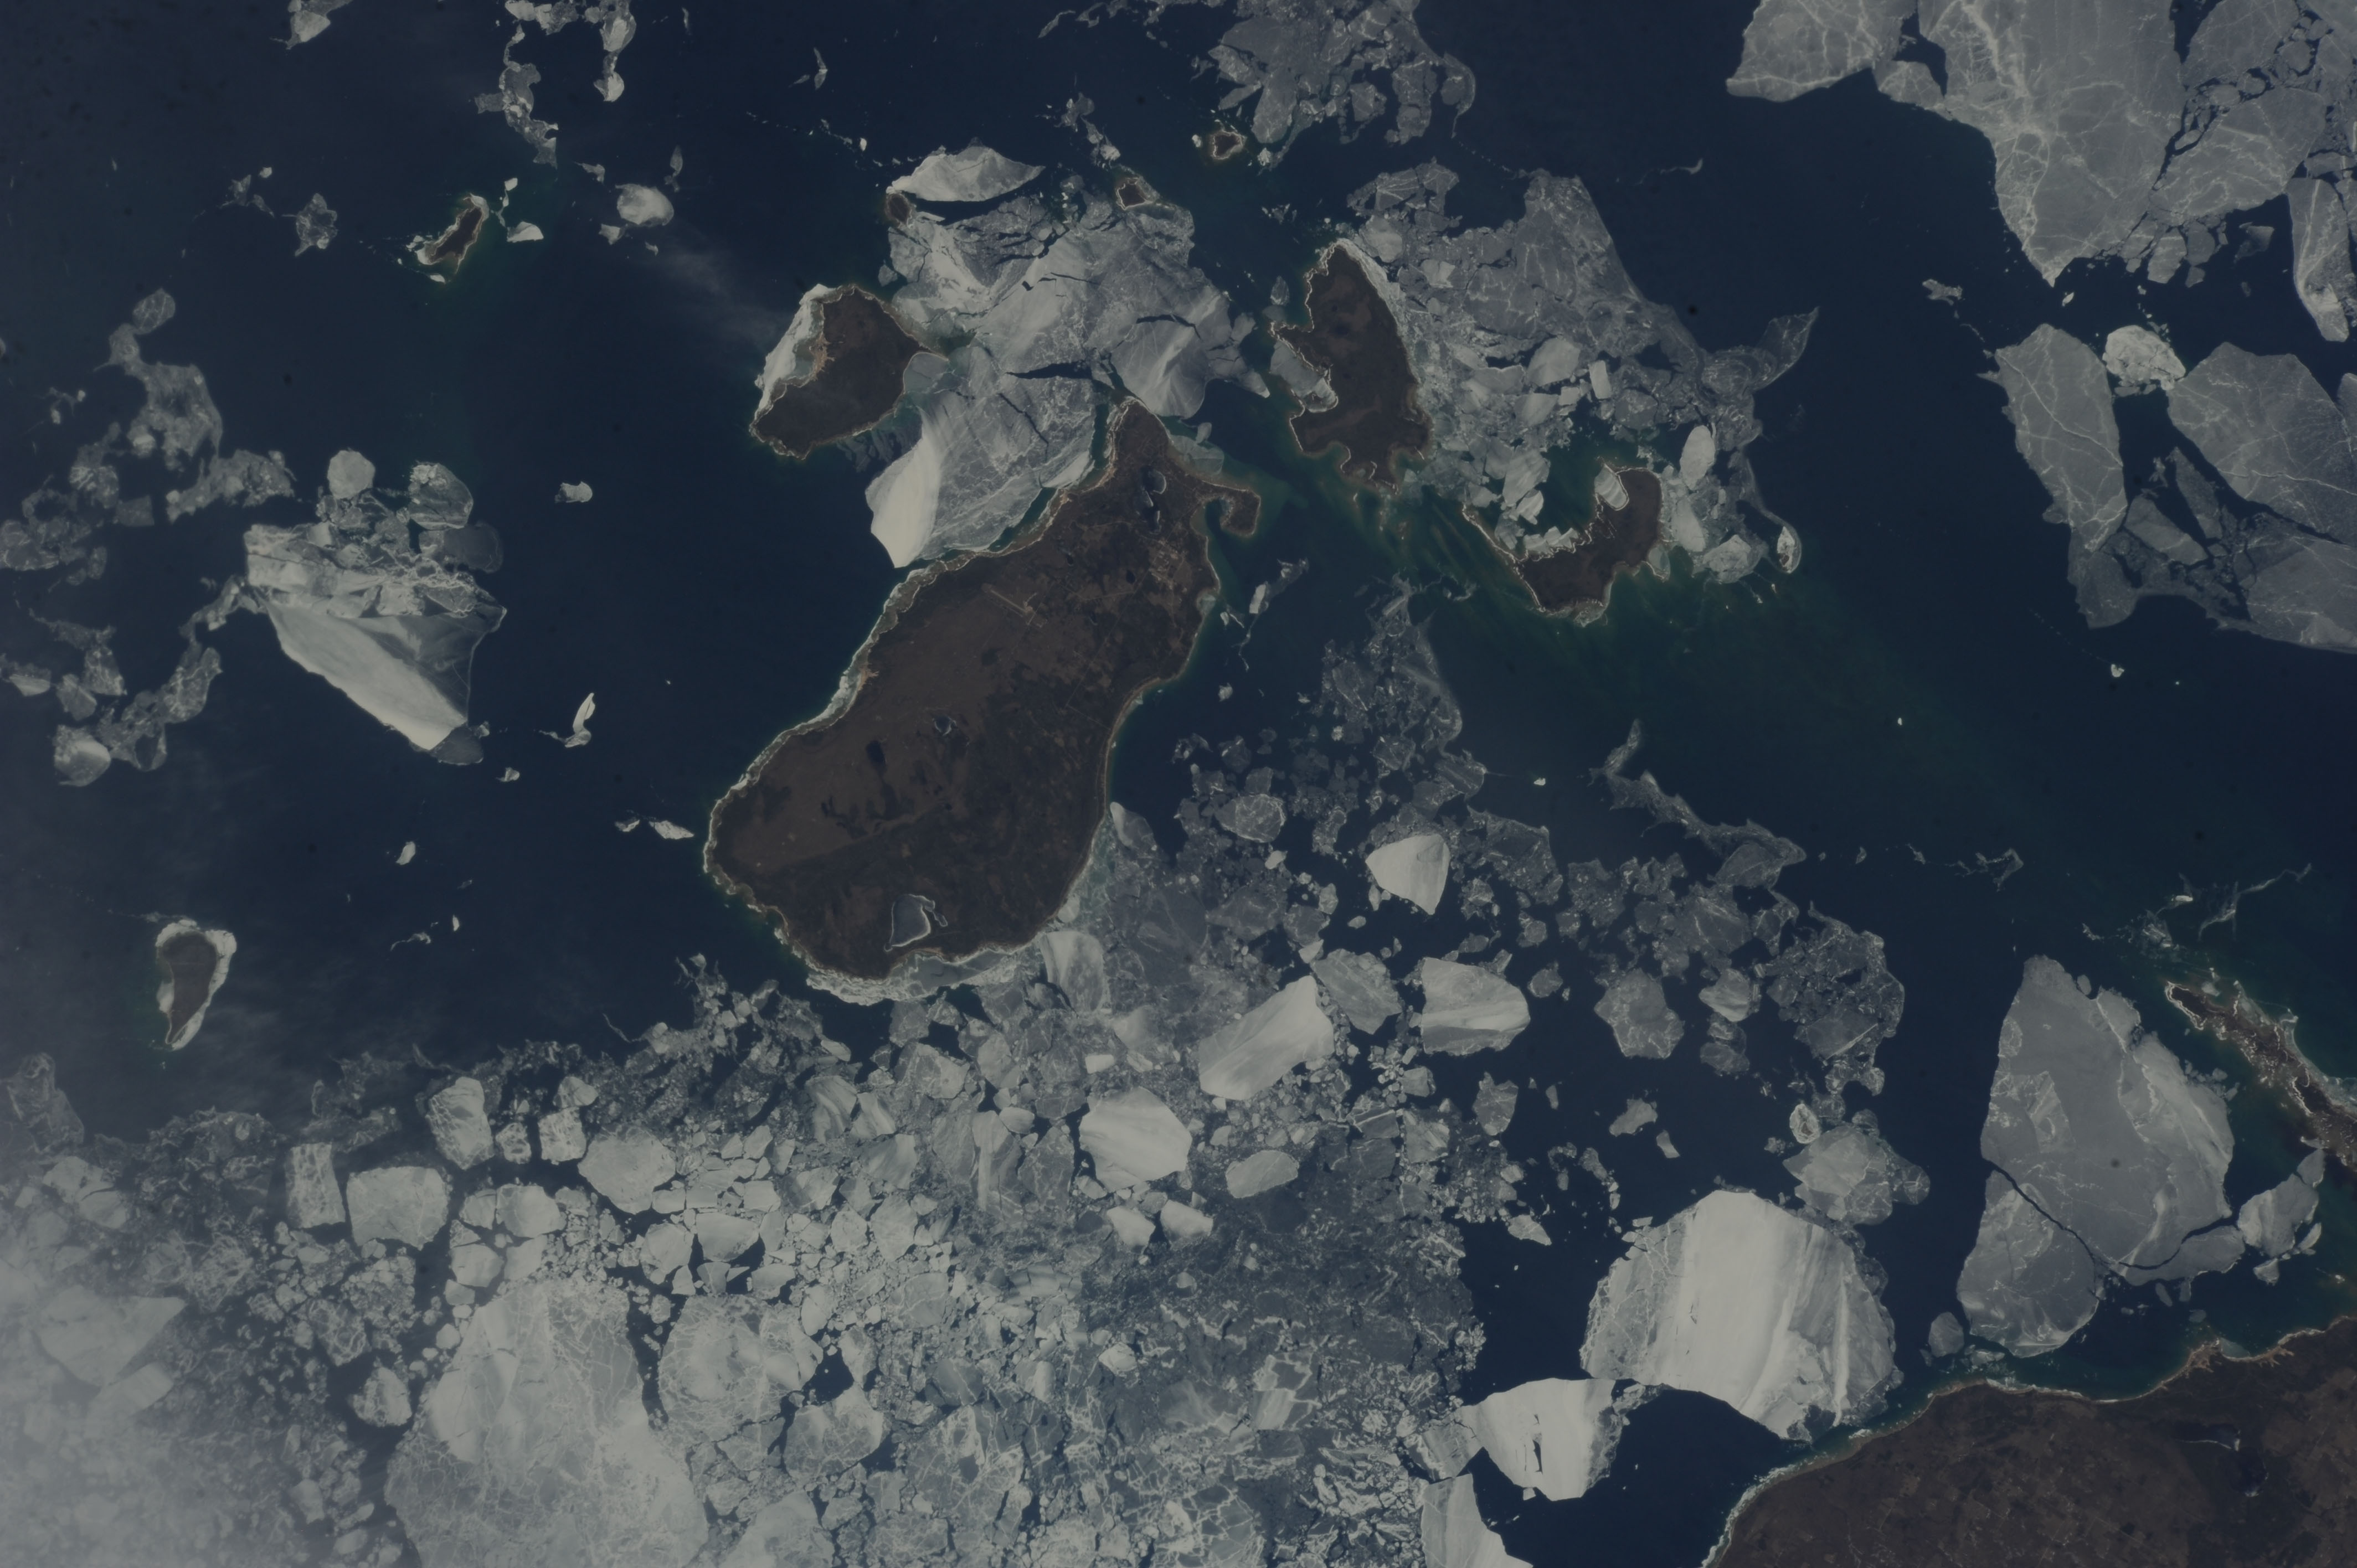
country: USA-MICHIGAN
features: BEAVER ISLAND, LAKE MICHIGAN (ICE)
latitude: 45.7
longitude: -85.5
